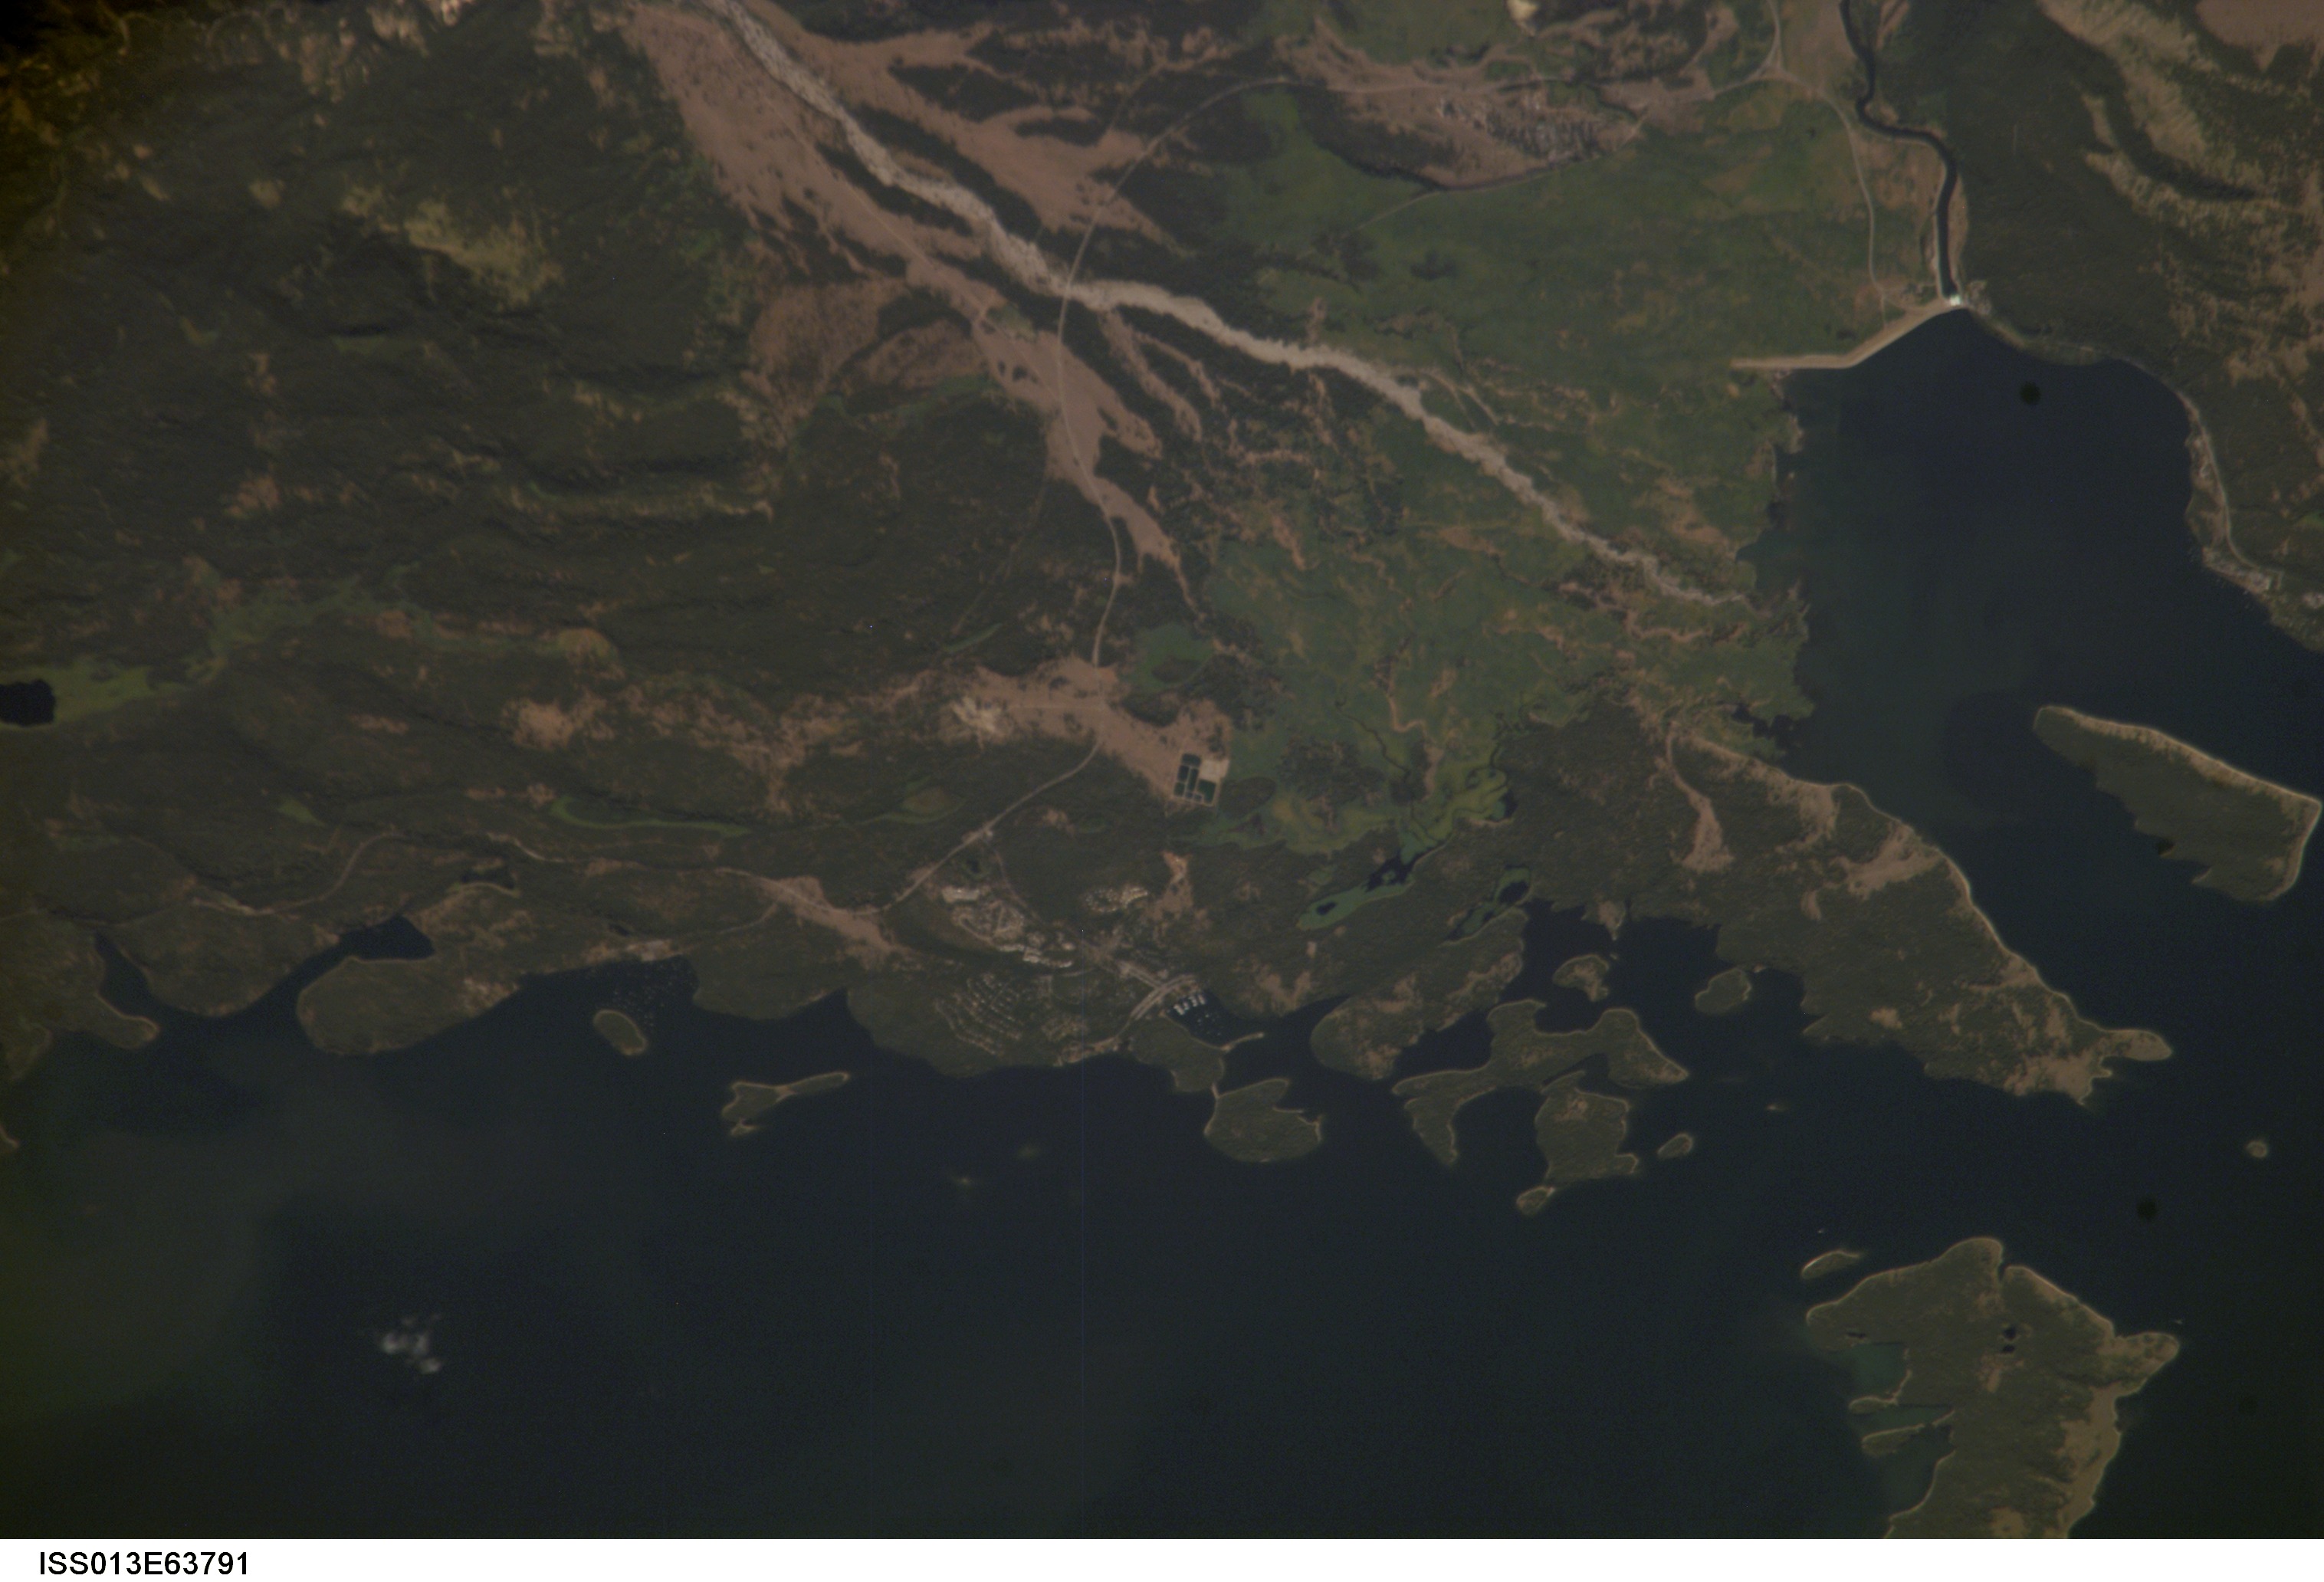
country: USA-WYOMING
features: JACKSON LAKE, ELK ISLAND
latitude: 43.9
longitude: -110.6
